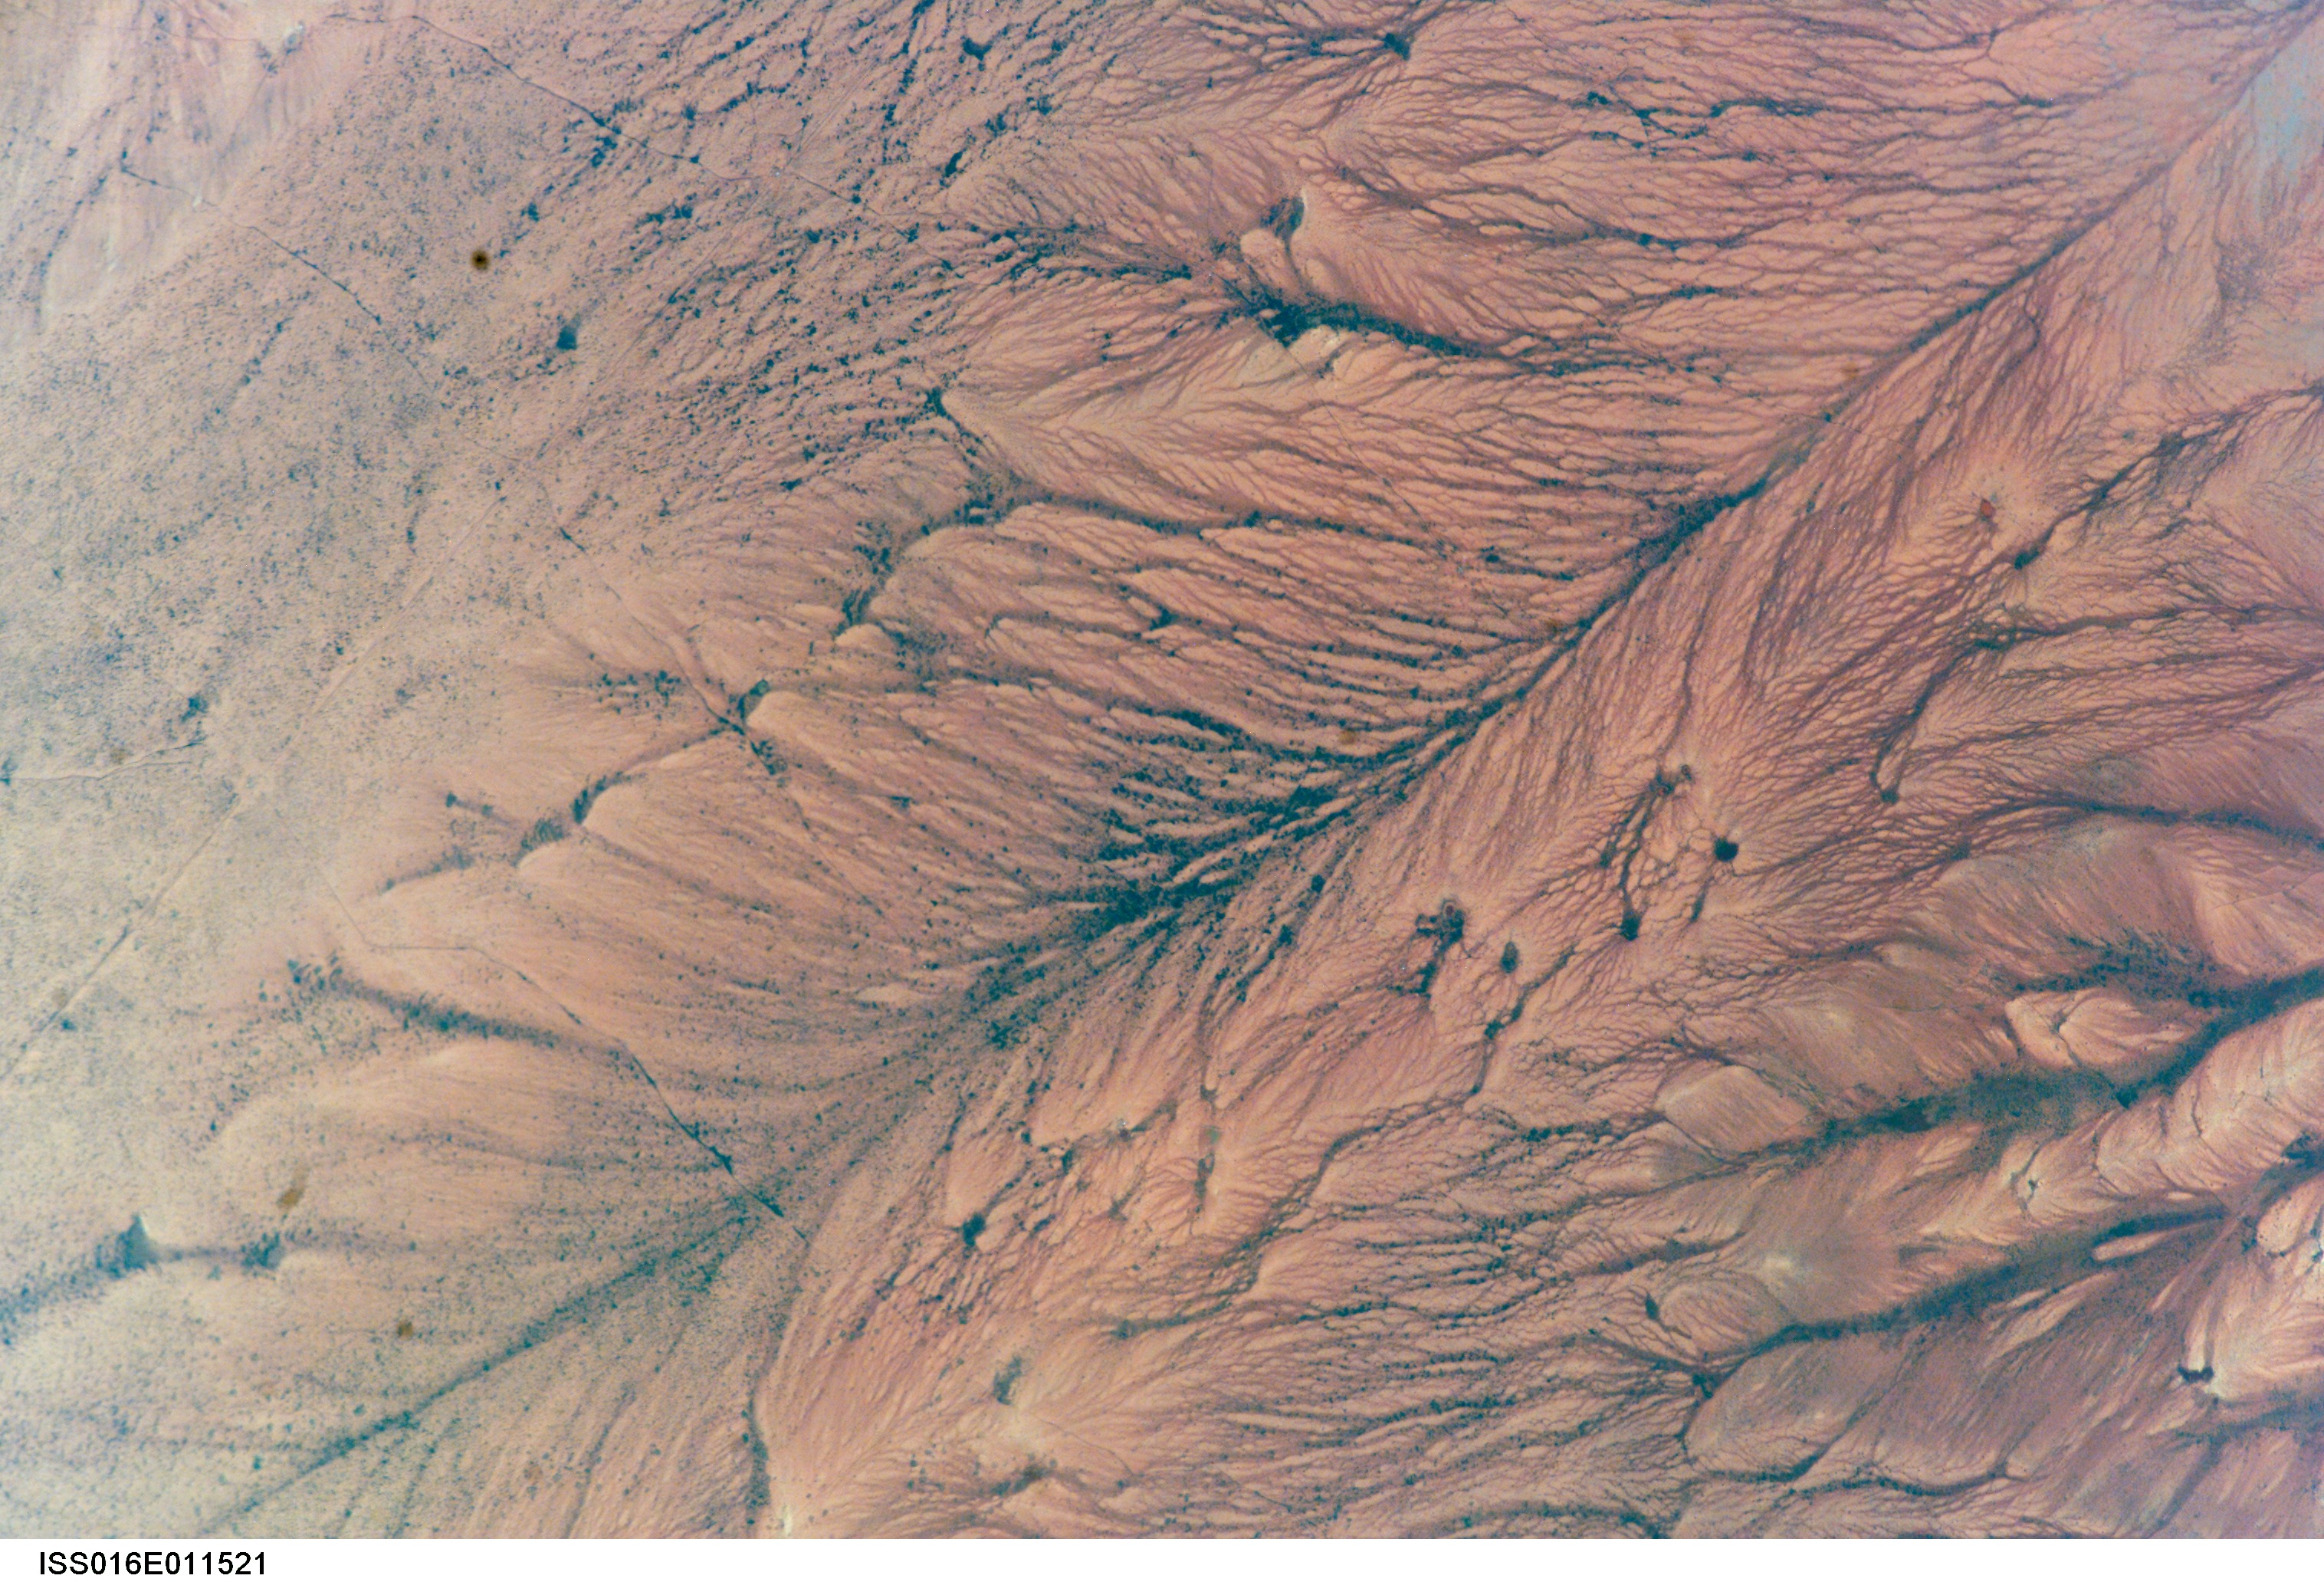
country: ETHIOPIA
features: HAUD REGION, DAVEBORIALE, DES.
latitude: 8.5
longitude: 45.0
